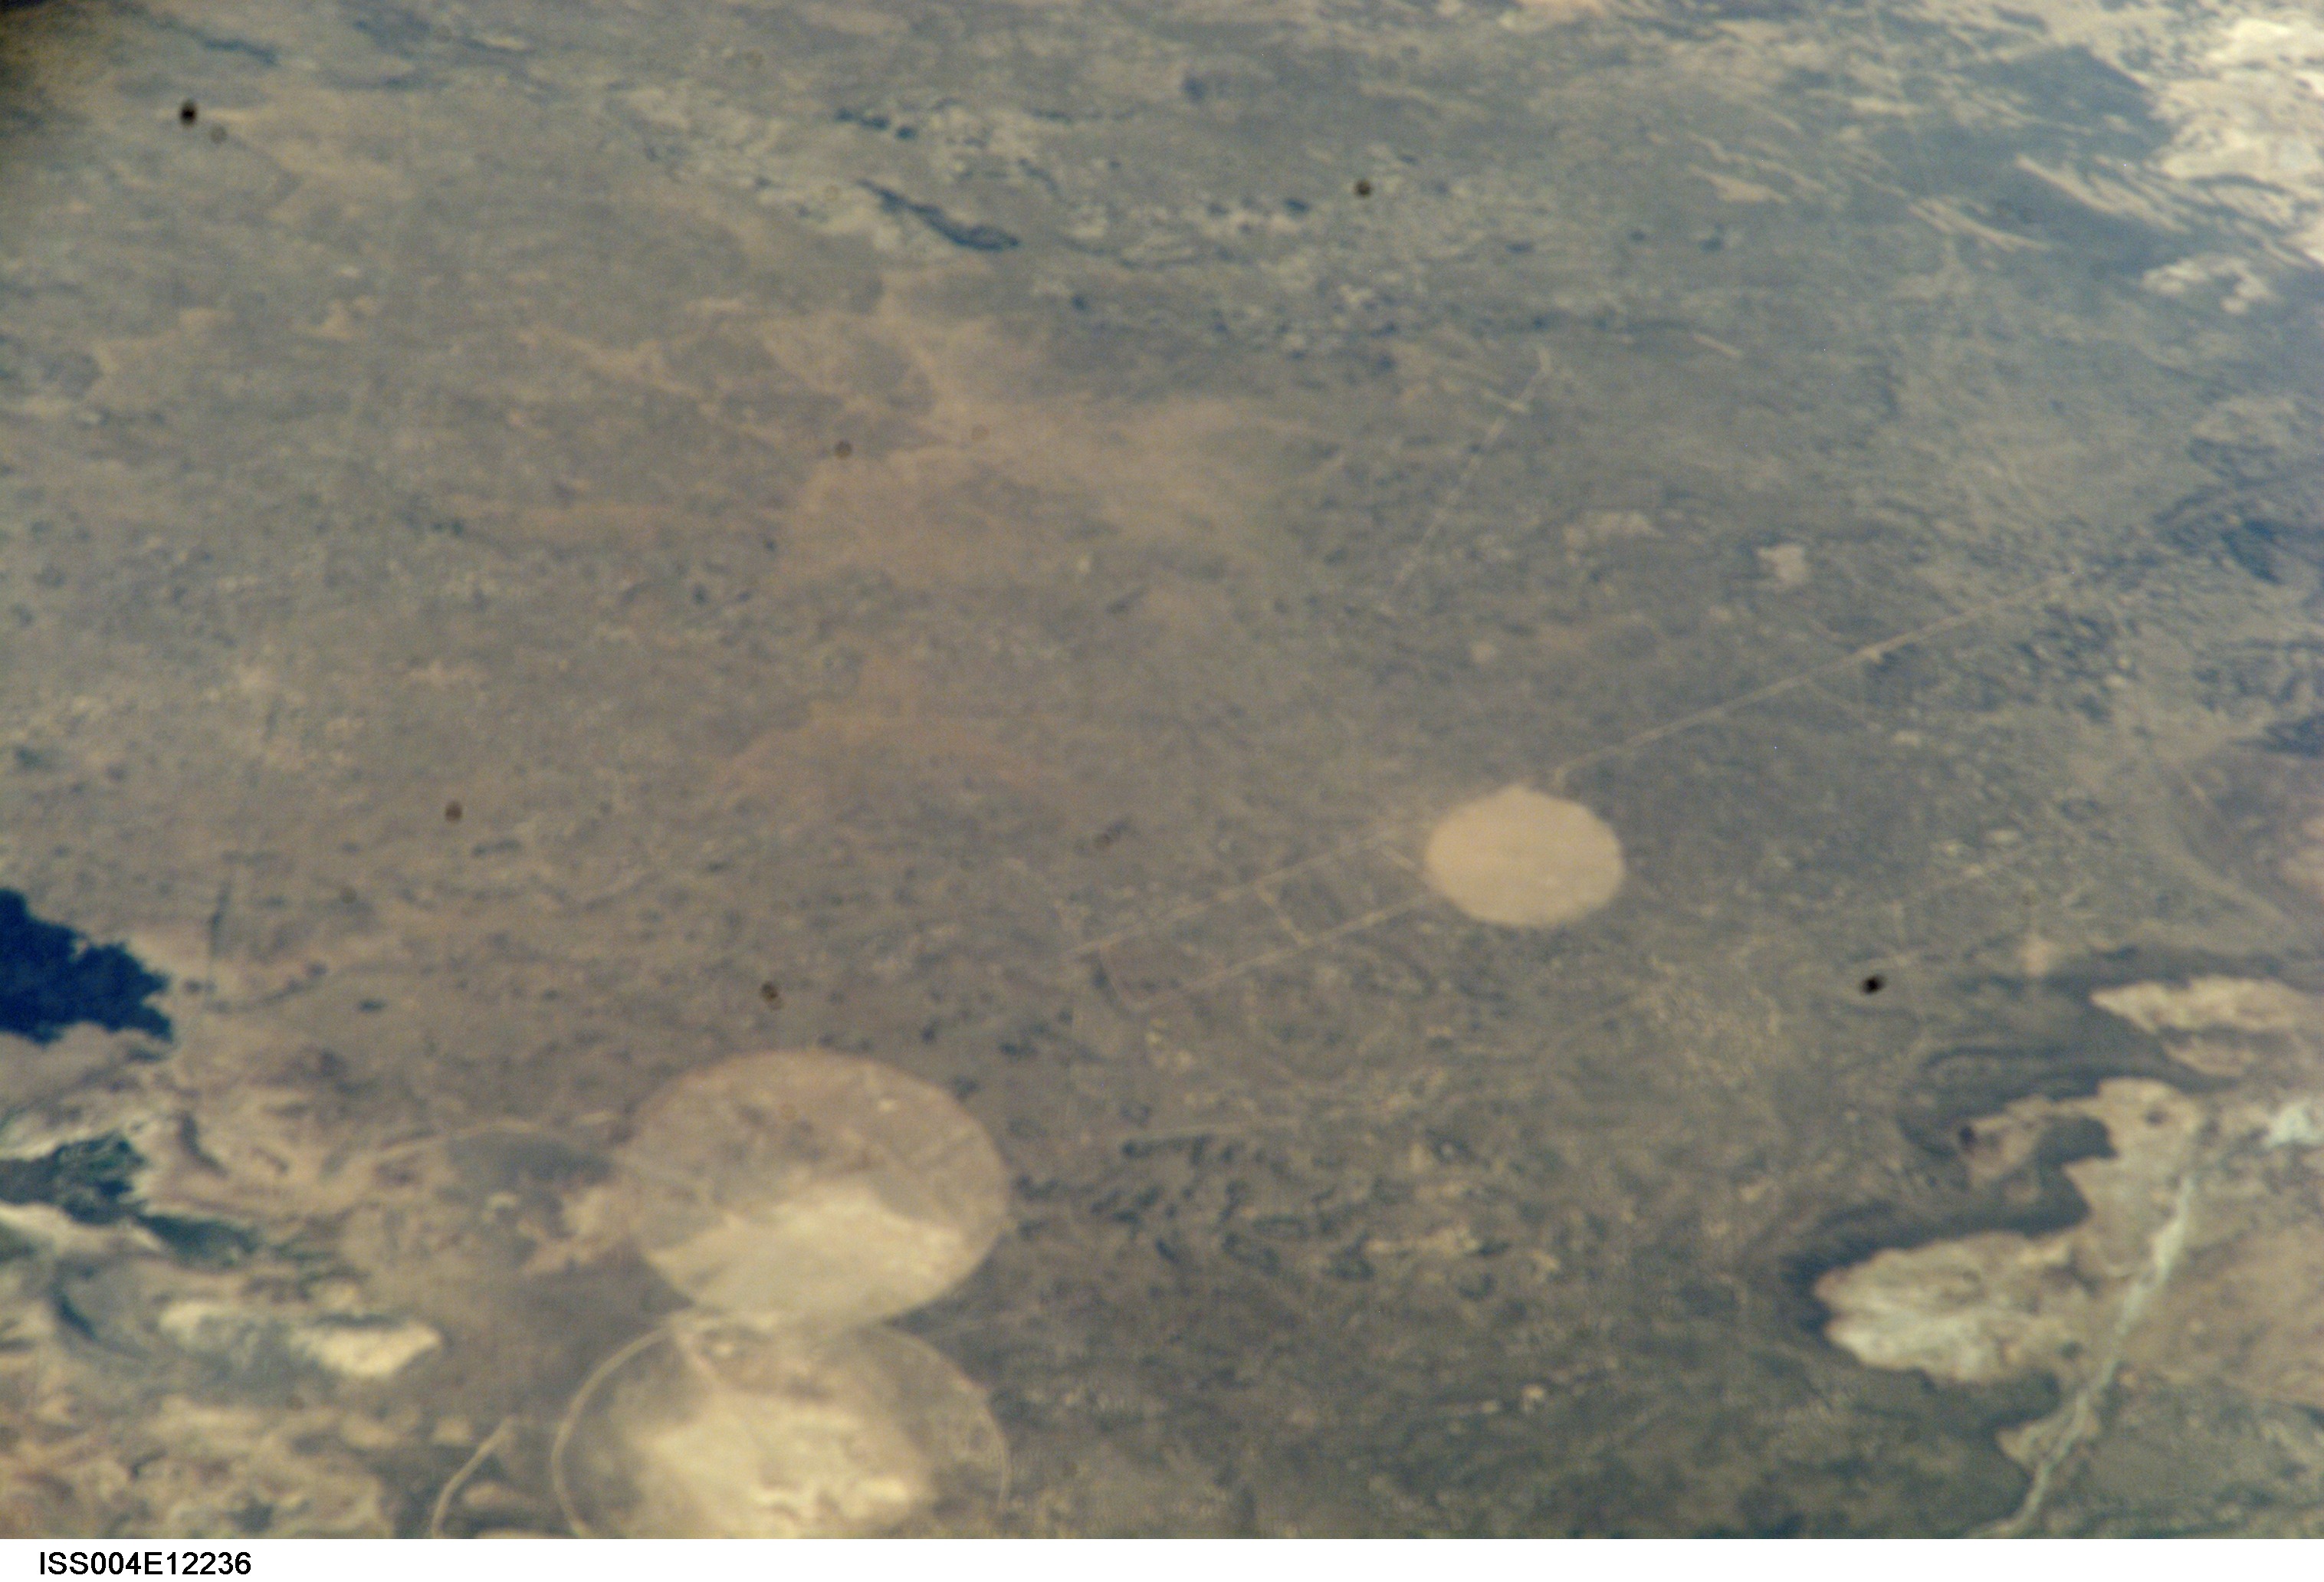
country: USA-NEW MEXICO
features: TRINITY ATOMIC TEST FAC
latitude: 33.0
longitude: -106.5
